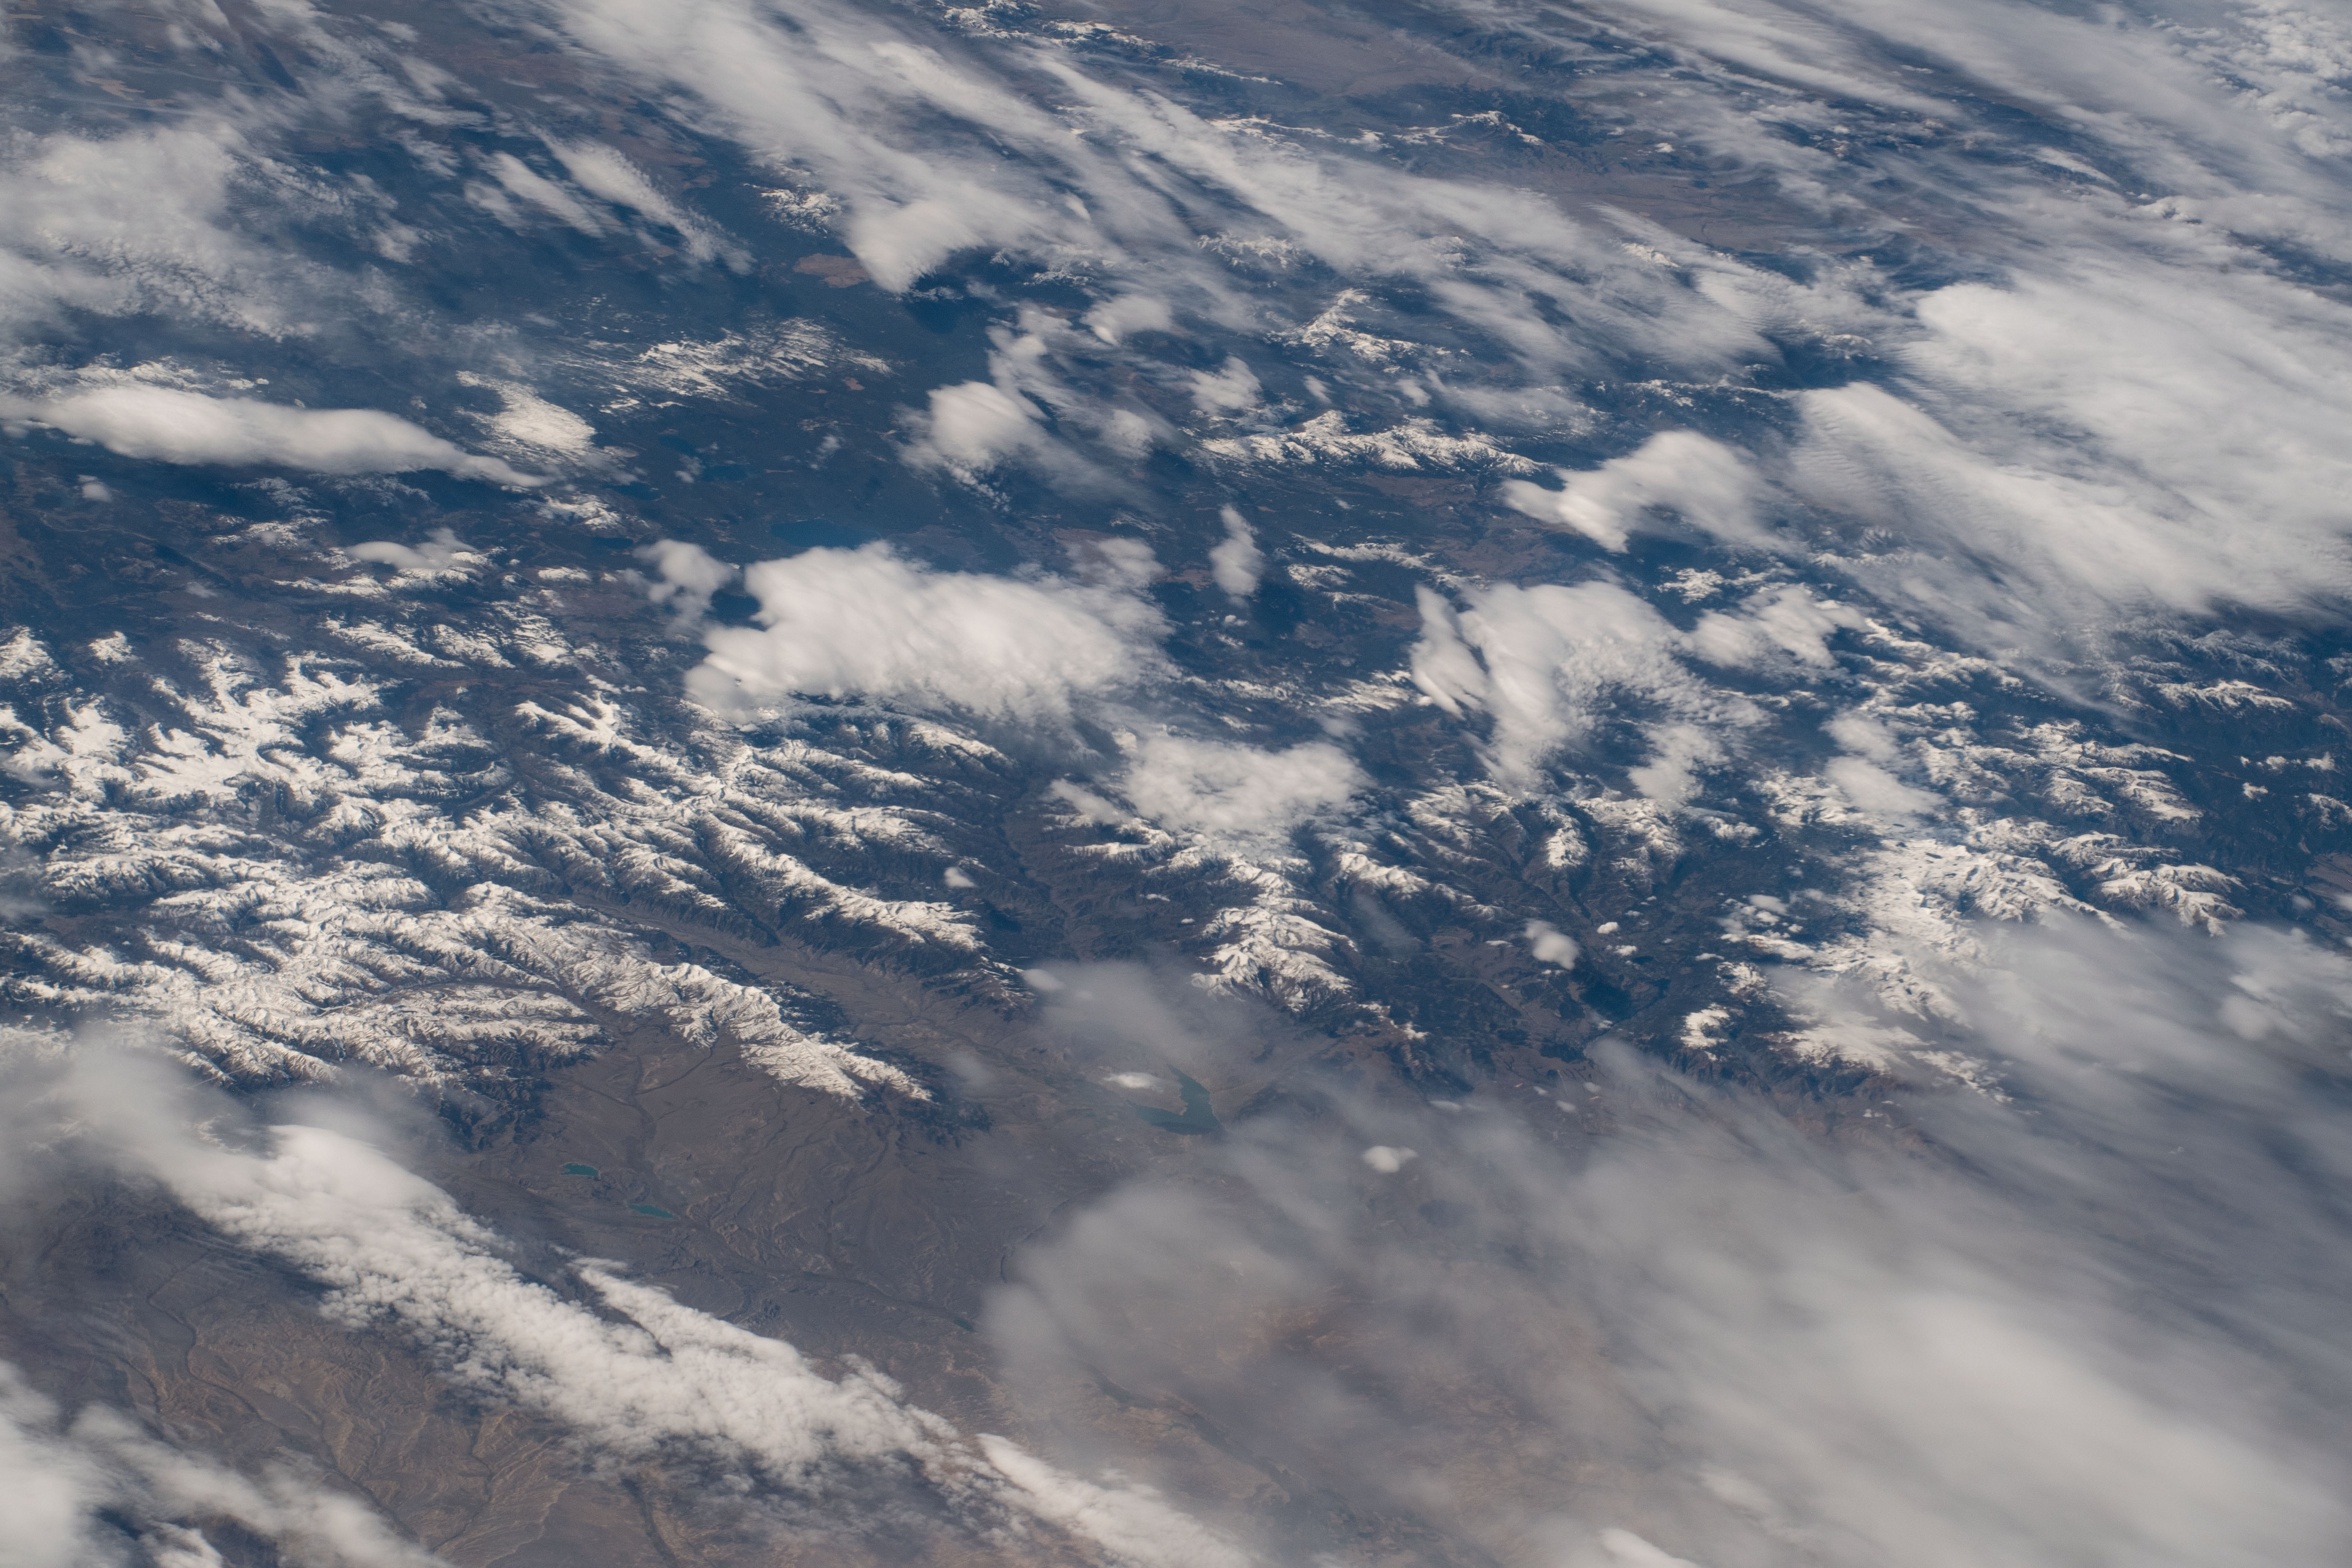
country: USA-WYOMING
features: TROUT PEAK, WAPITI
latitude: 44.6
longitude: -109.8
